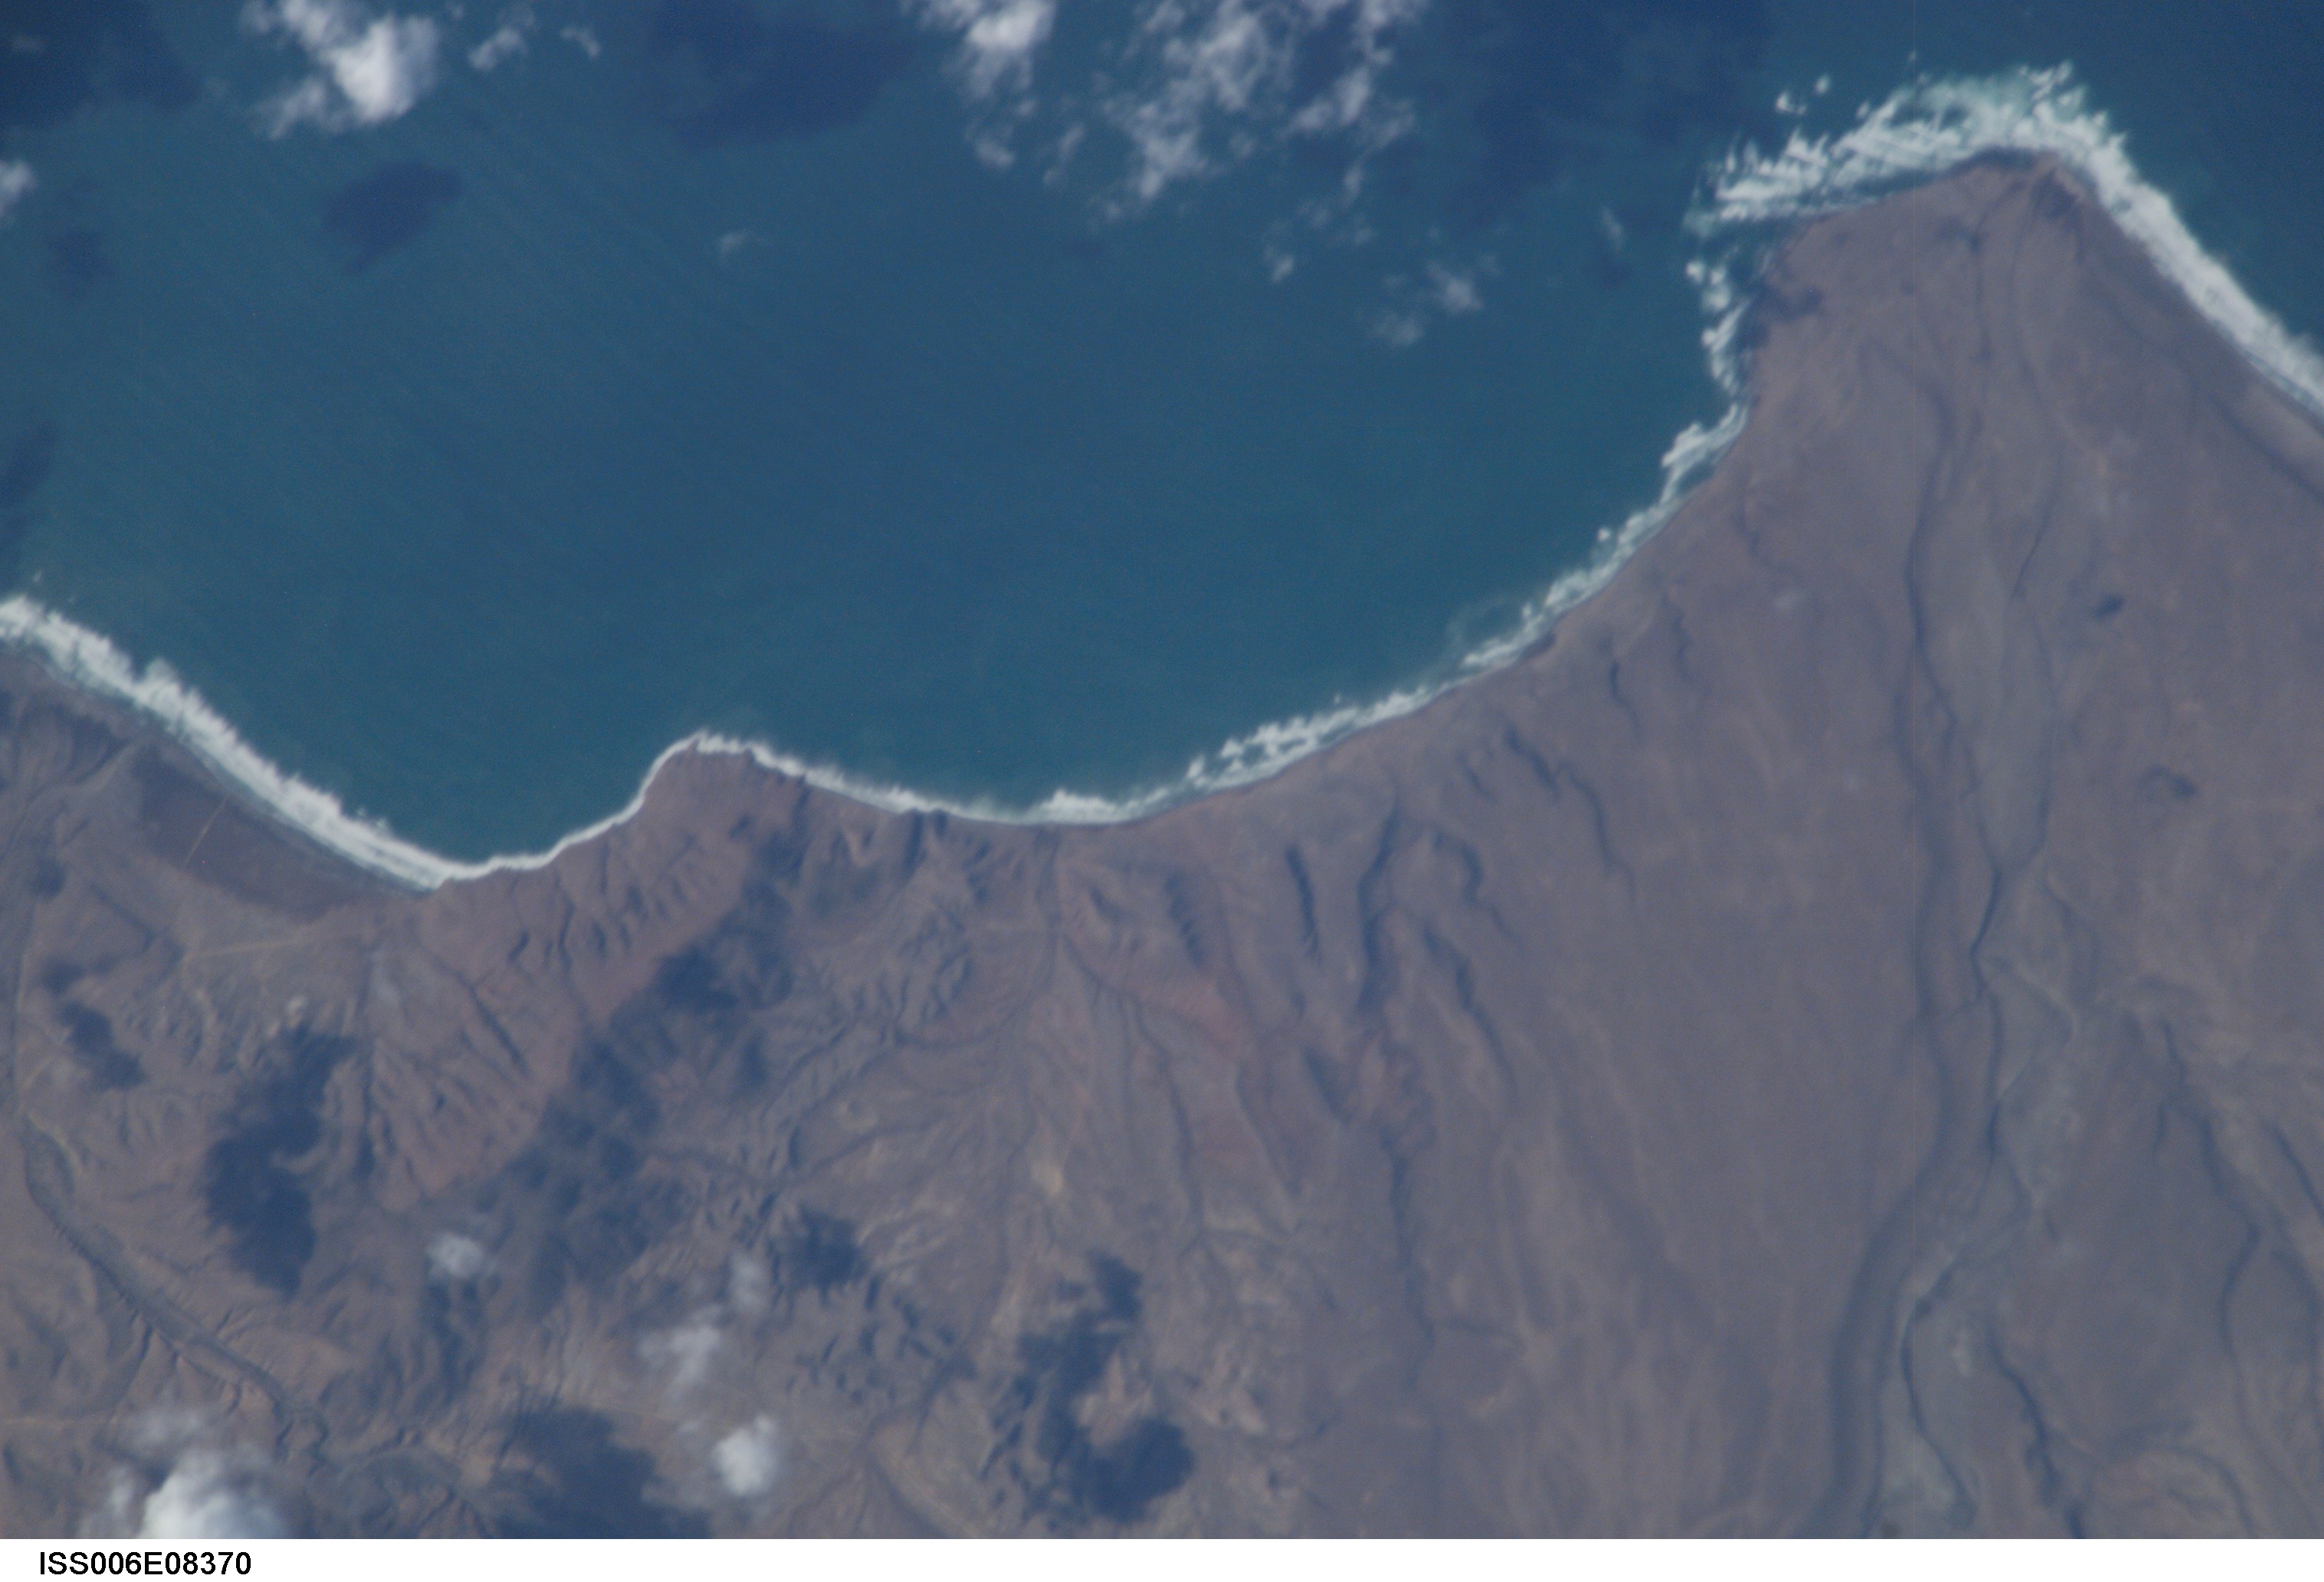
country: MEXICO
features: BAJA, BAHIA DE TORTUGAS
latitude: 27.5
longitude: -115.0
